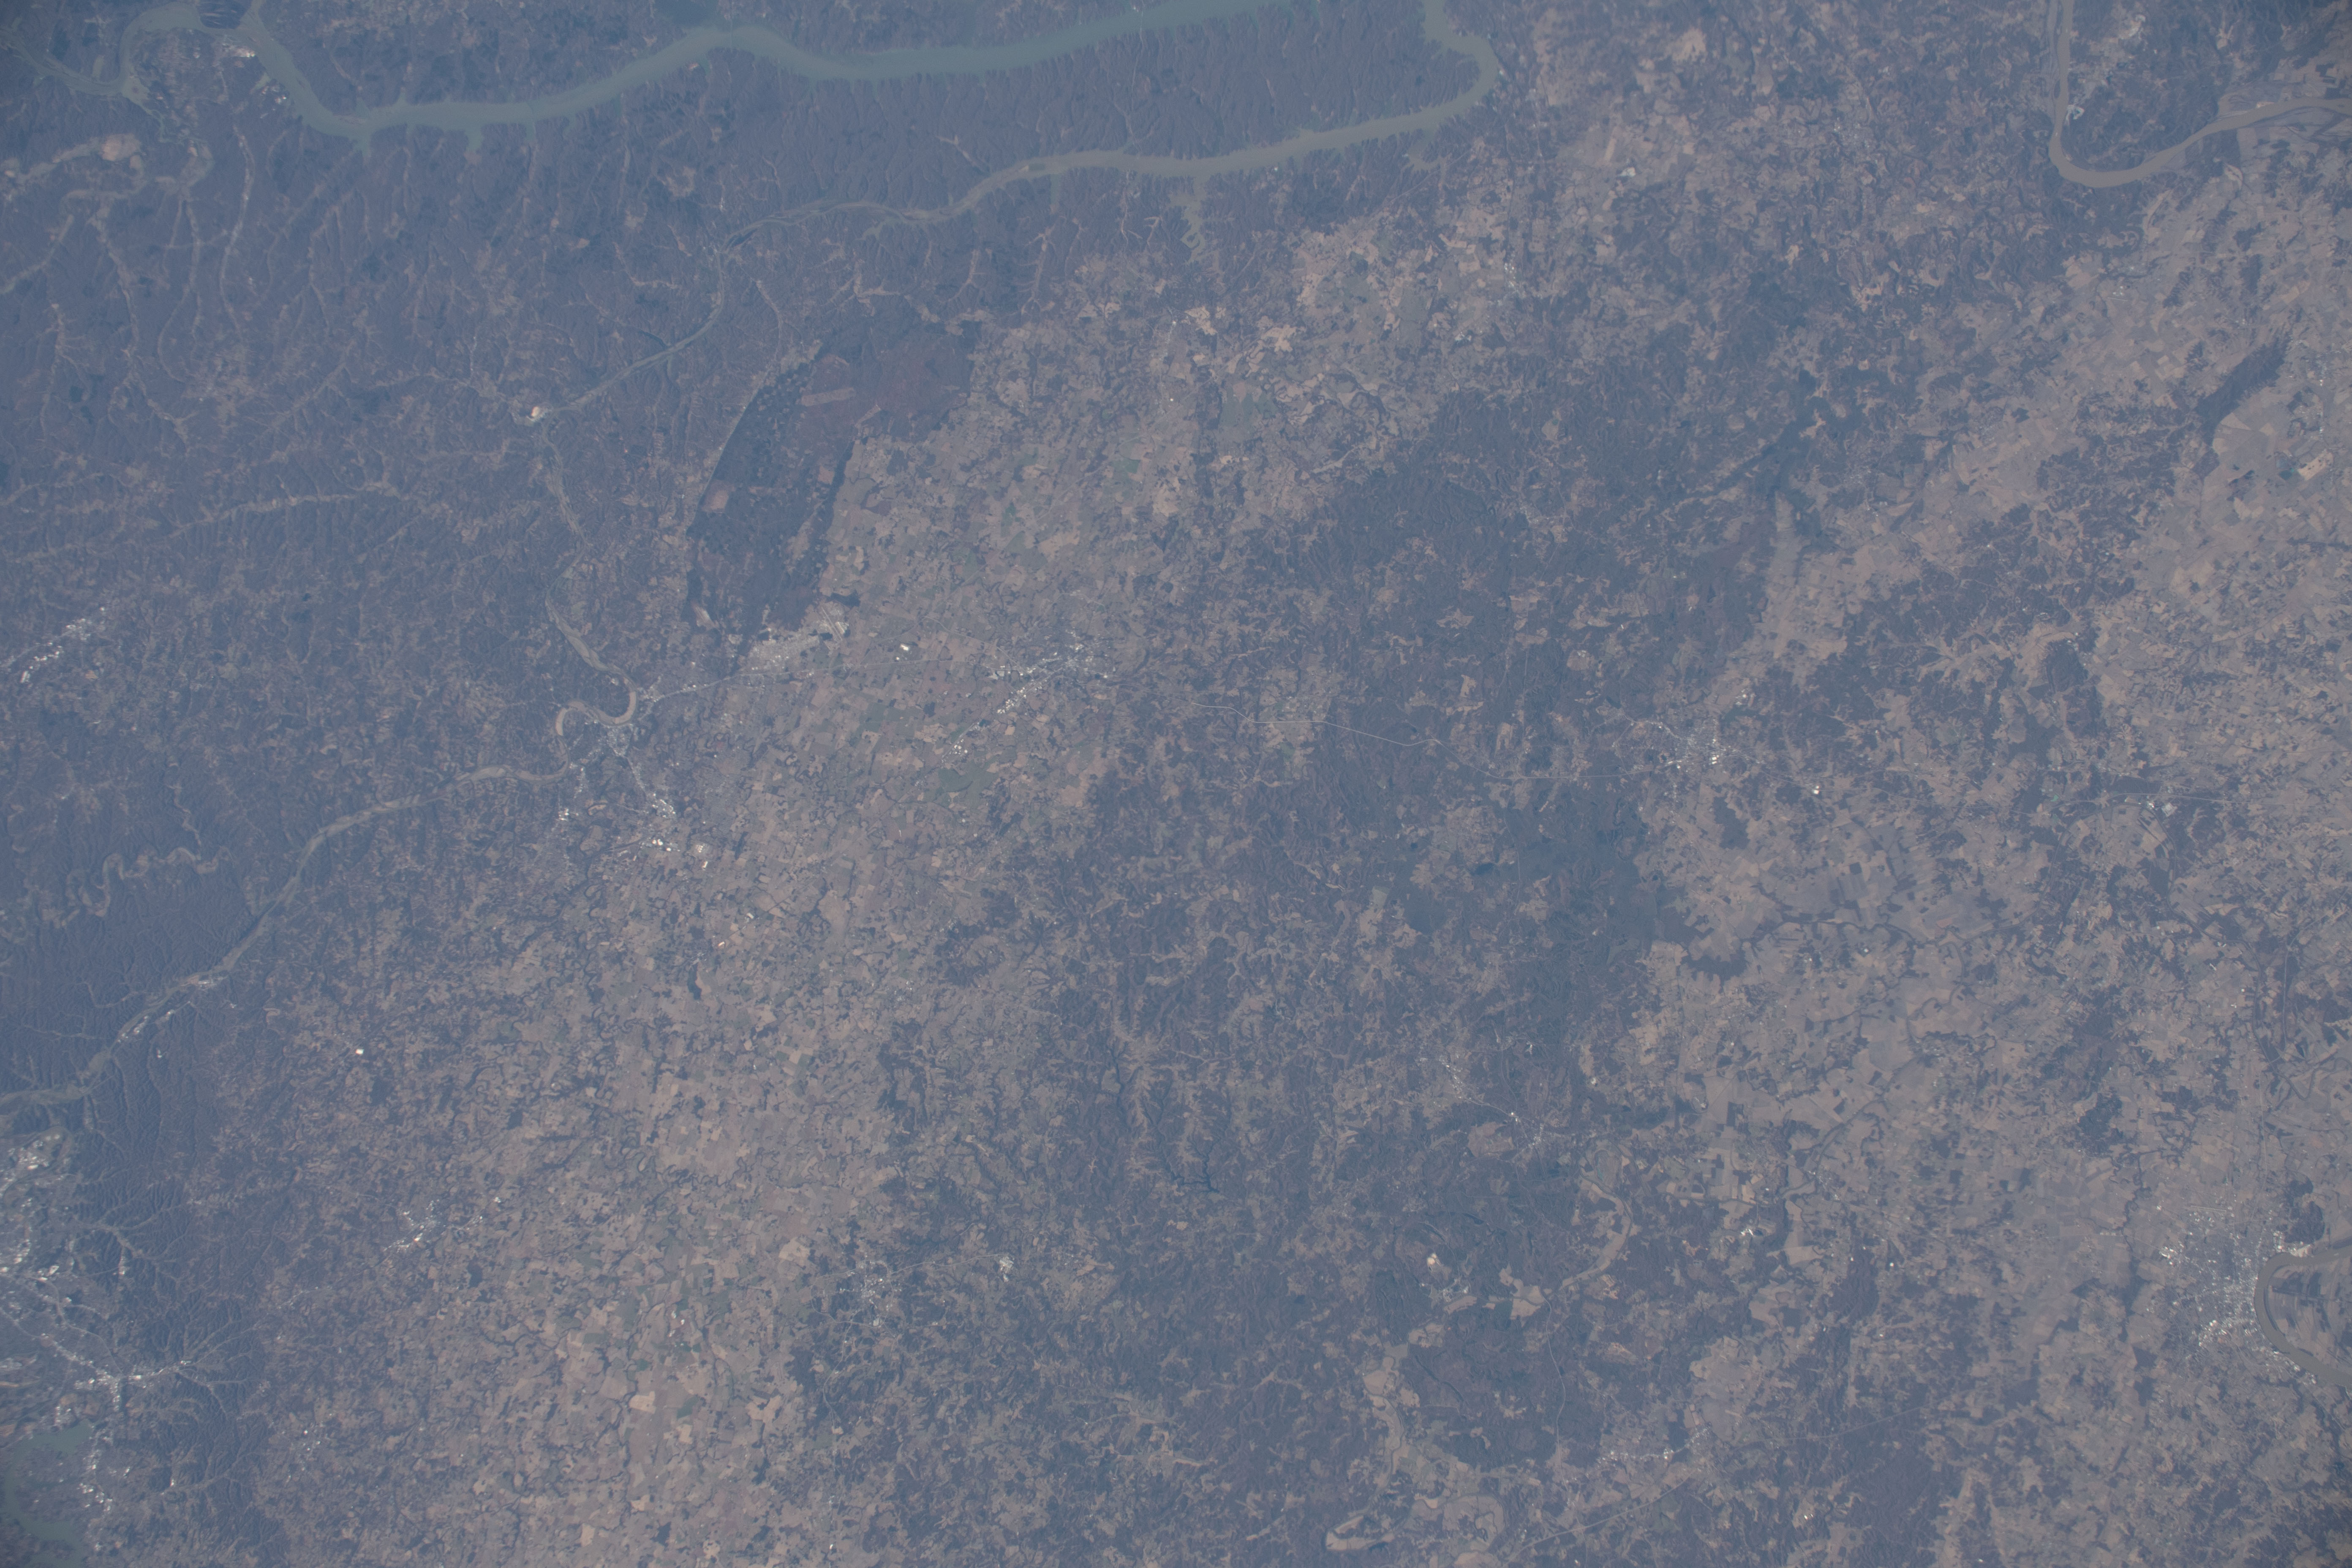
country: USA-KENTUCKY
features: FORT CAMPBELL, CUMBERLAND RIVER, NASHVILLE, KENTUCKY, OHIO RIVER, TENNESSEE
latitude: 37.0
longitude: -87.4
